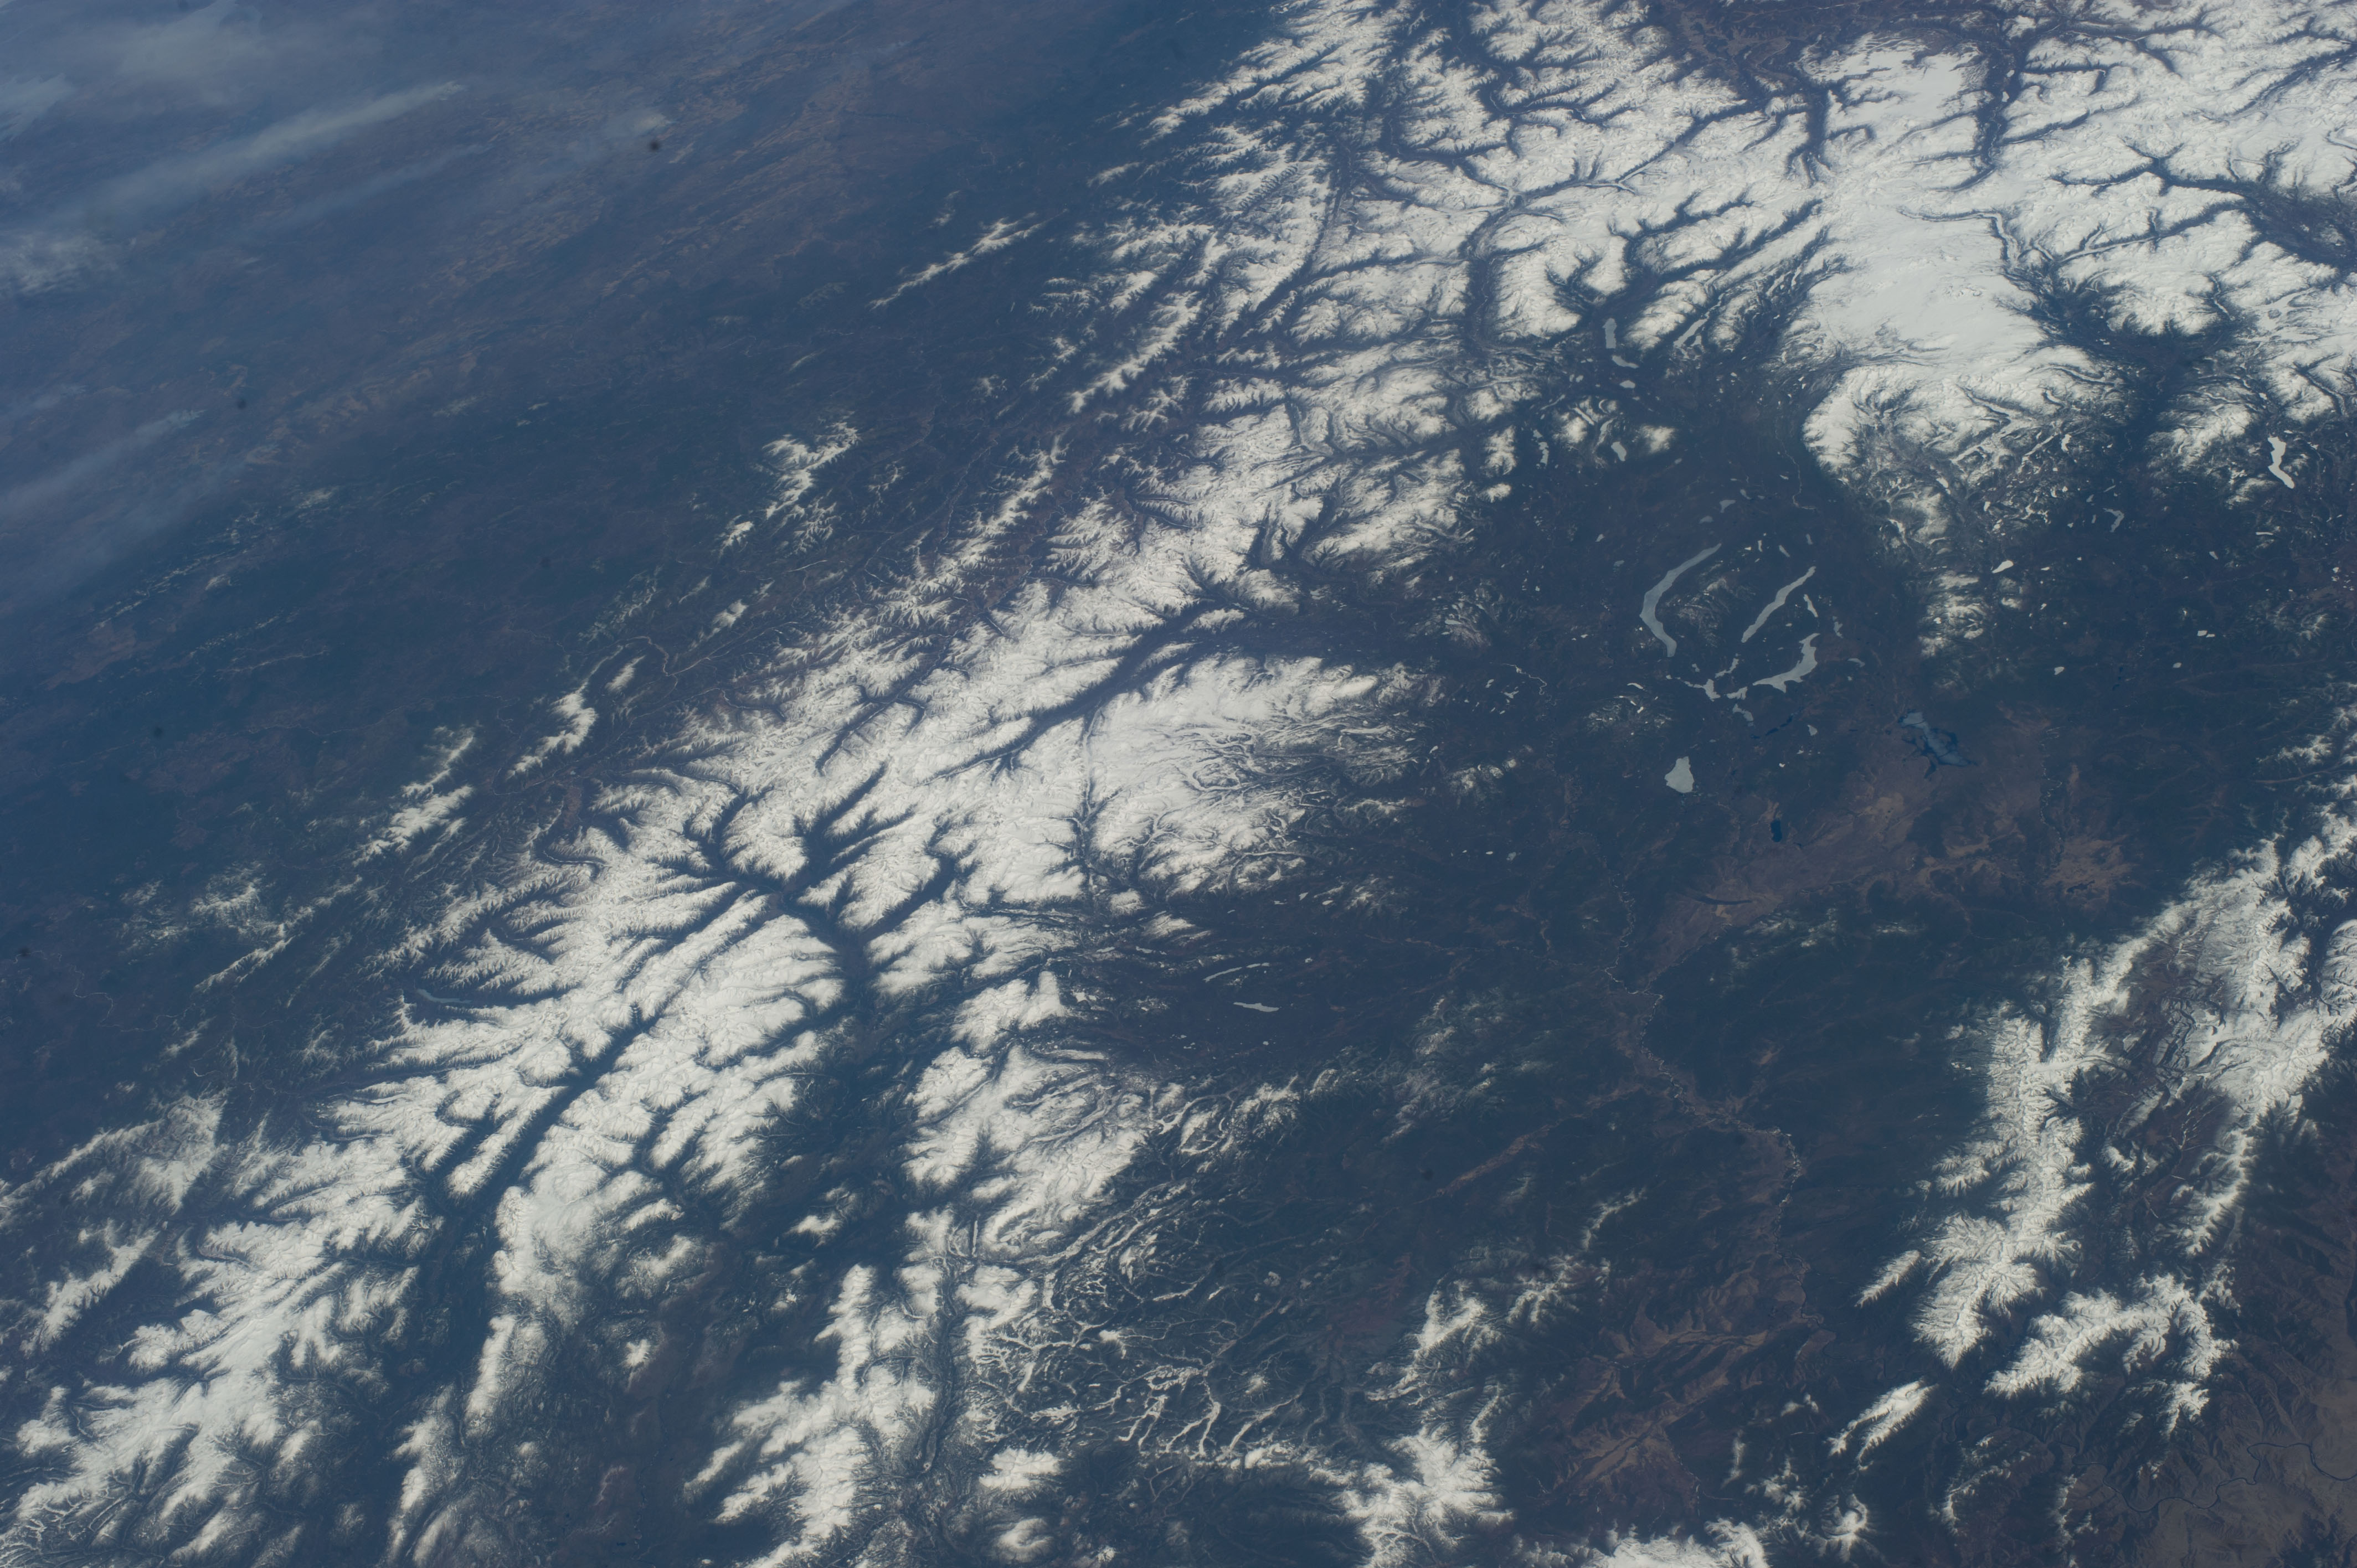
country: RUSSIAN_FEDERATION
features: EASTERN SAYAN MOUNTAINS, AZAS LAKE, NOYAN-KHOL' LAKE, KADYSH LAKE, MANY-KHOL' LAKE
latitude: 53.3
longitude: 96.6
